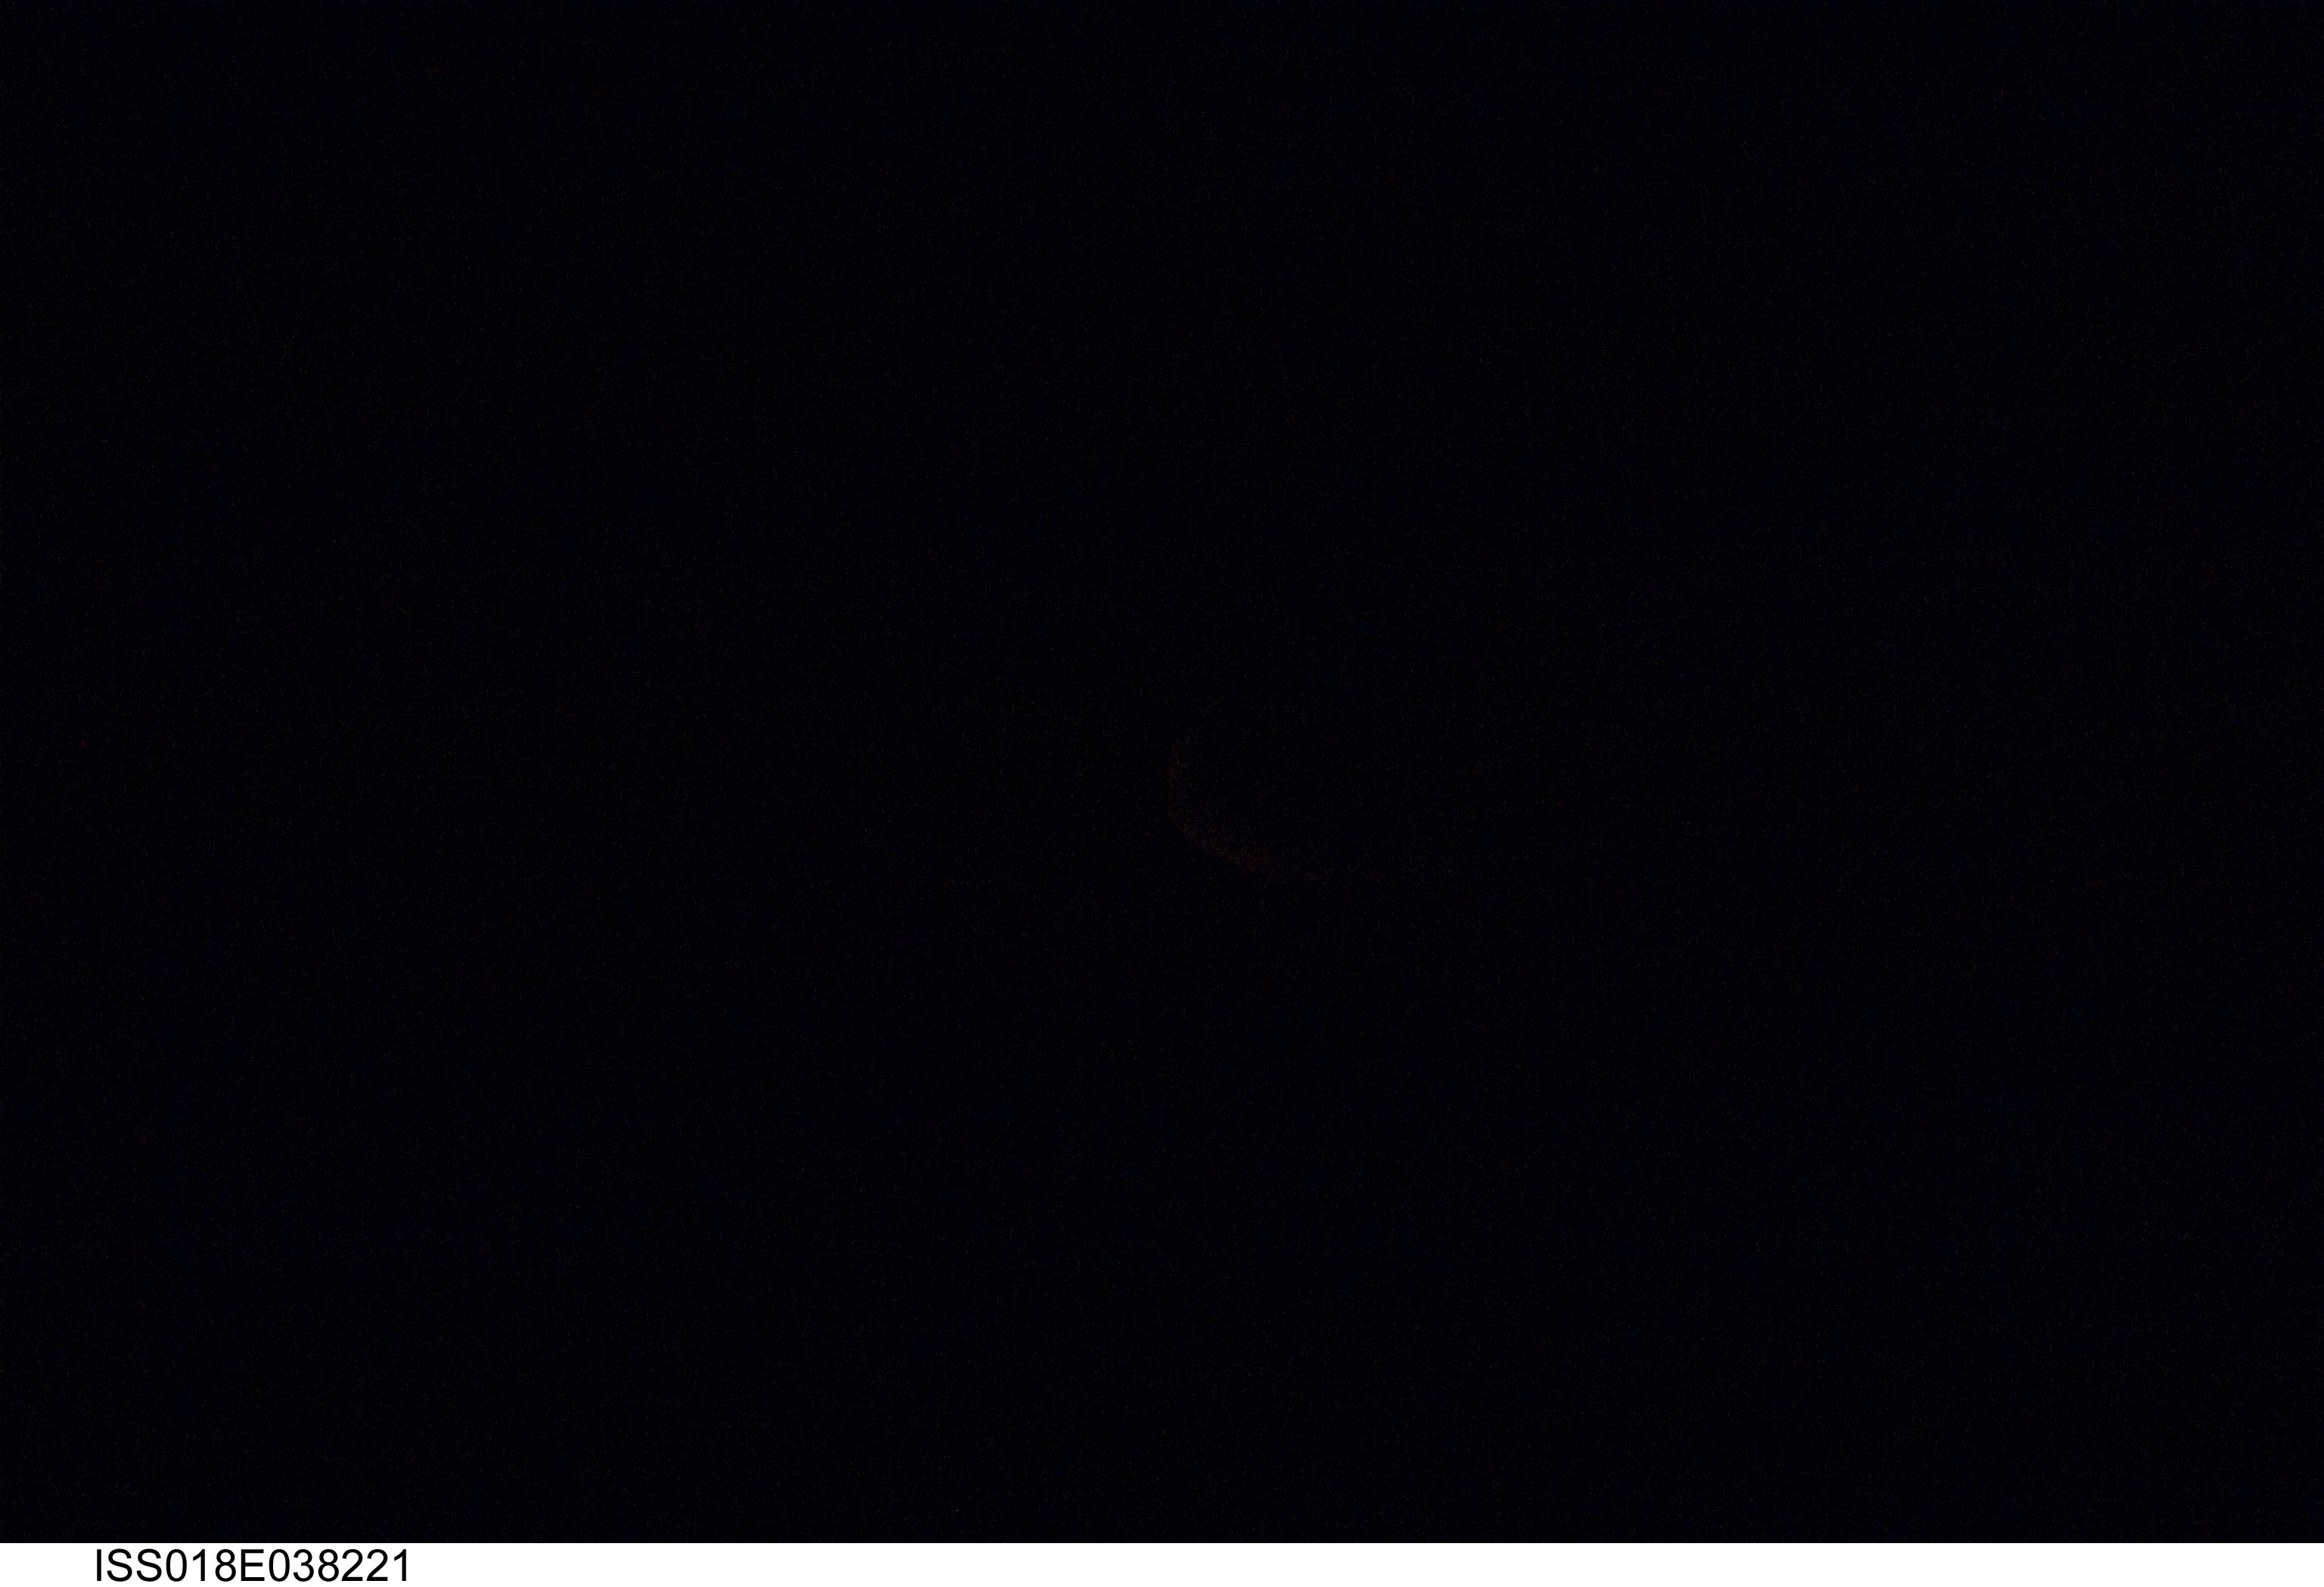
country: INDIAN OCEAN
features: WAXING CRESCENT MOON SETTING
